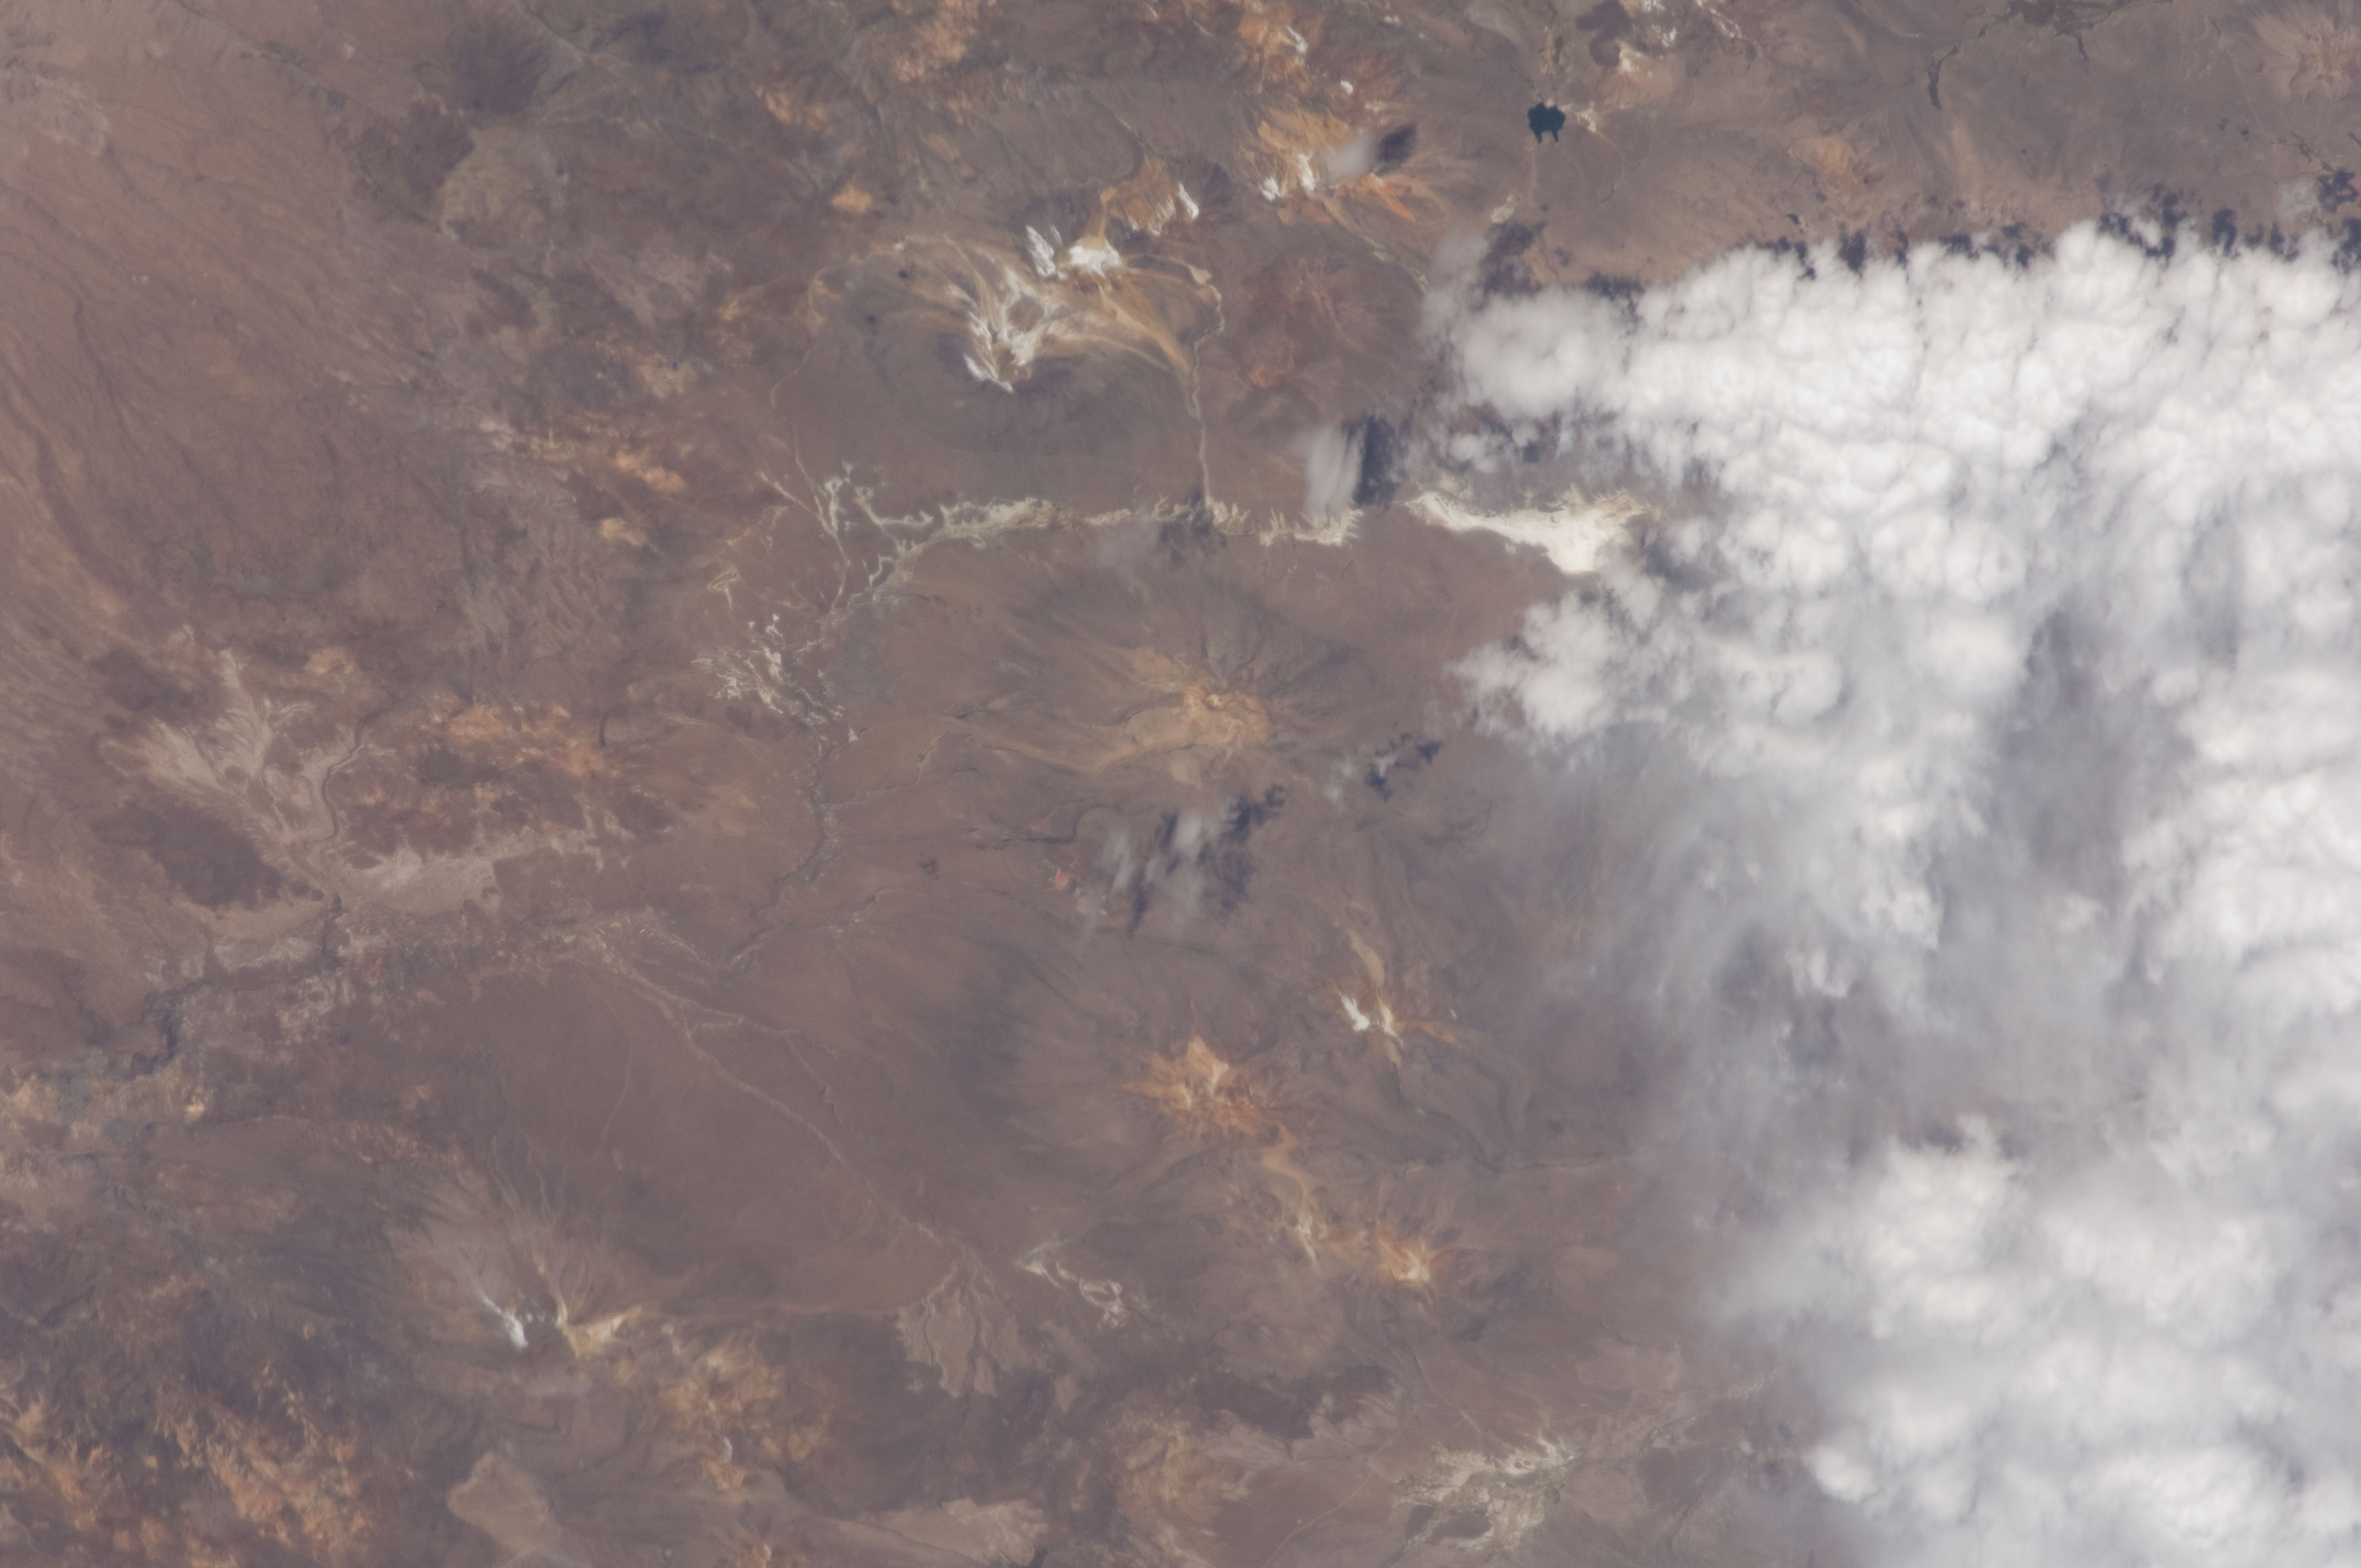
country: CHILE
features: TACORA VOL., CORDERILLA OCCIDENTAL MTS.
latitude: -17.7
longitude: -69.6
